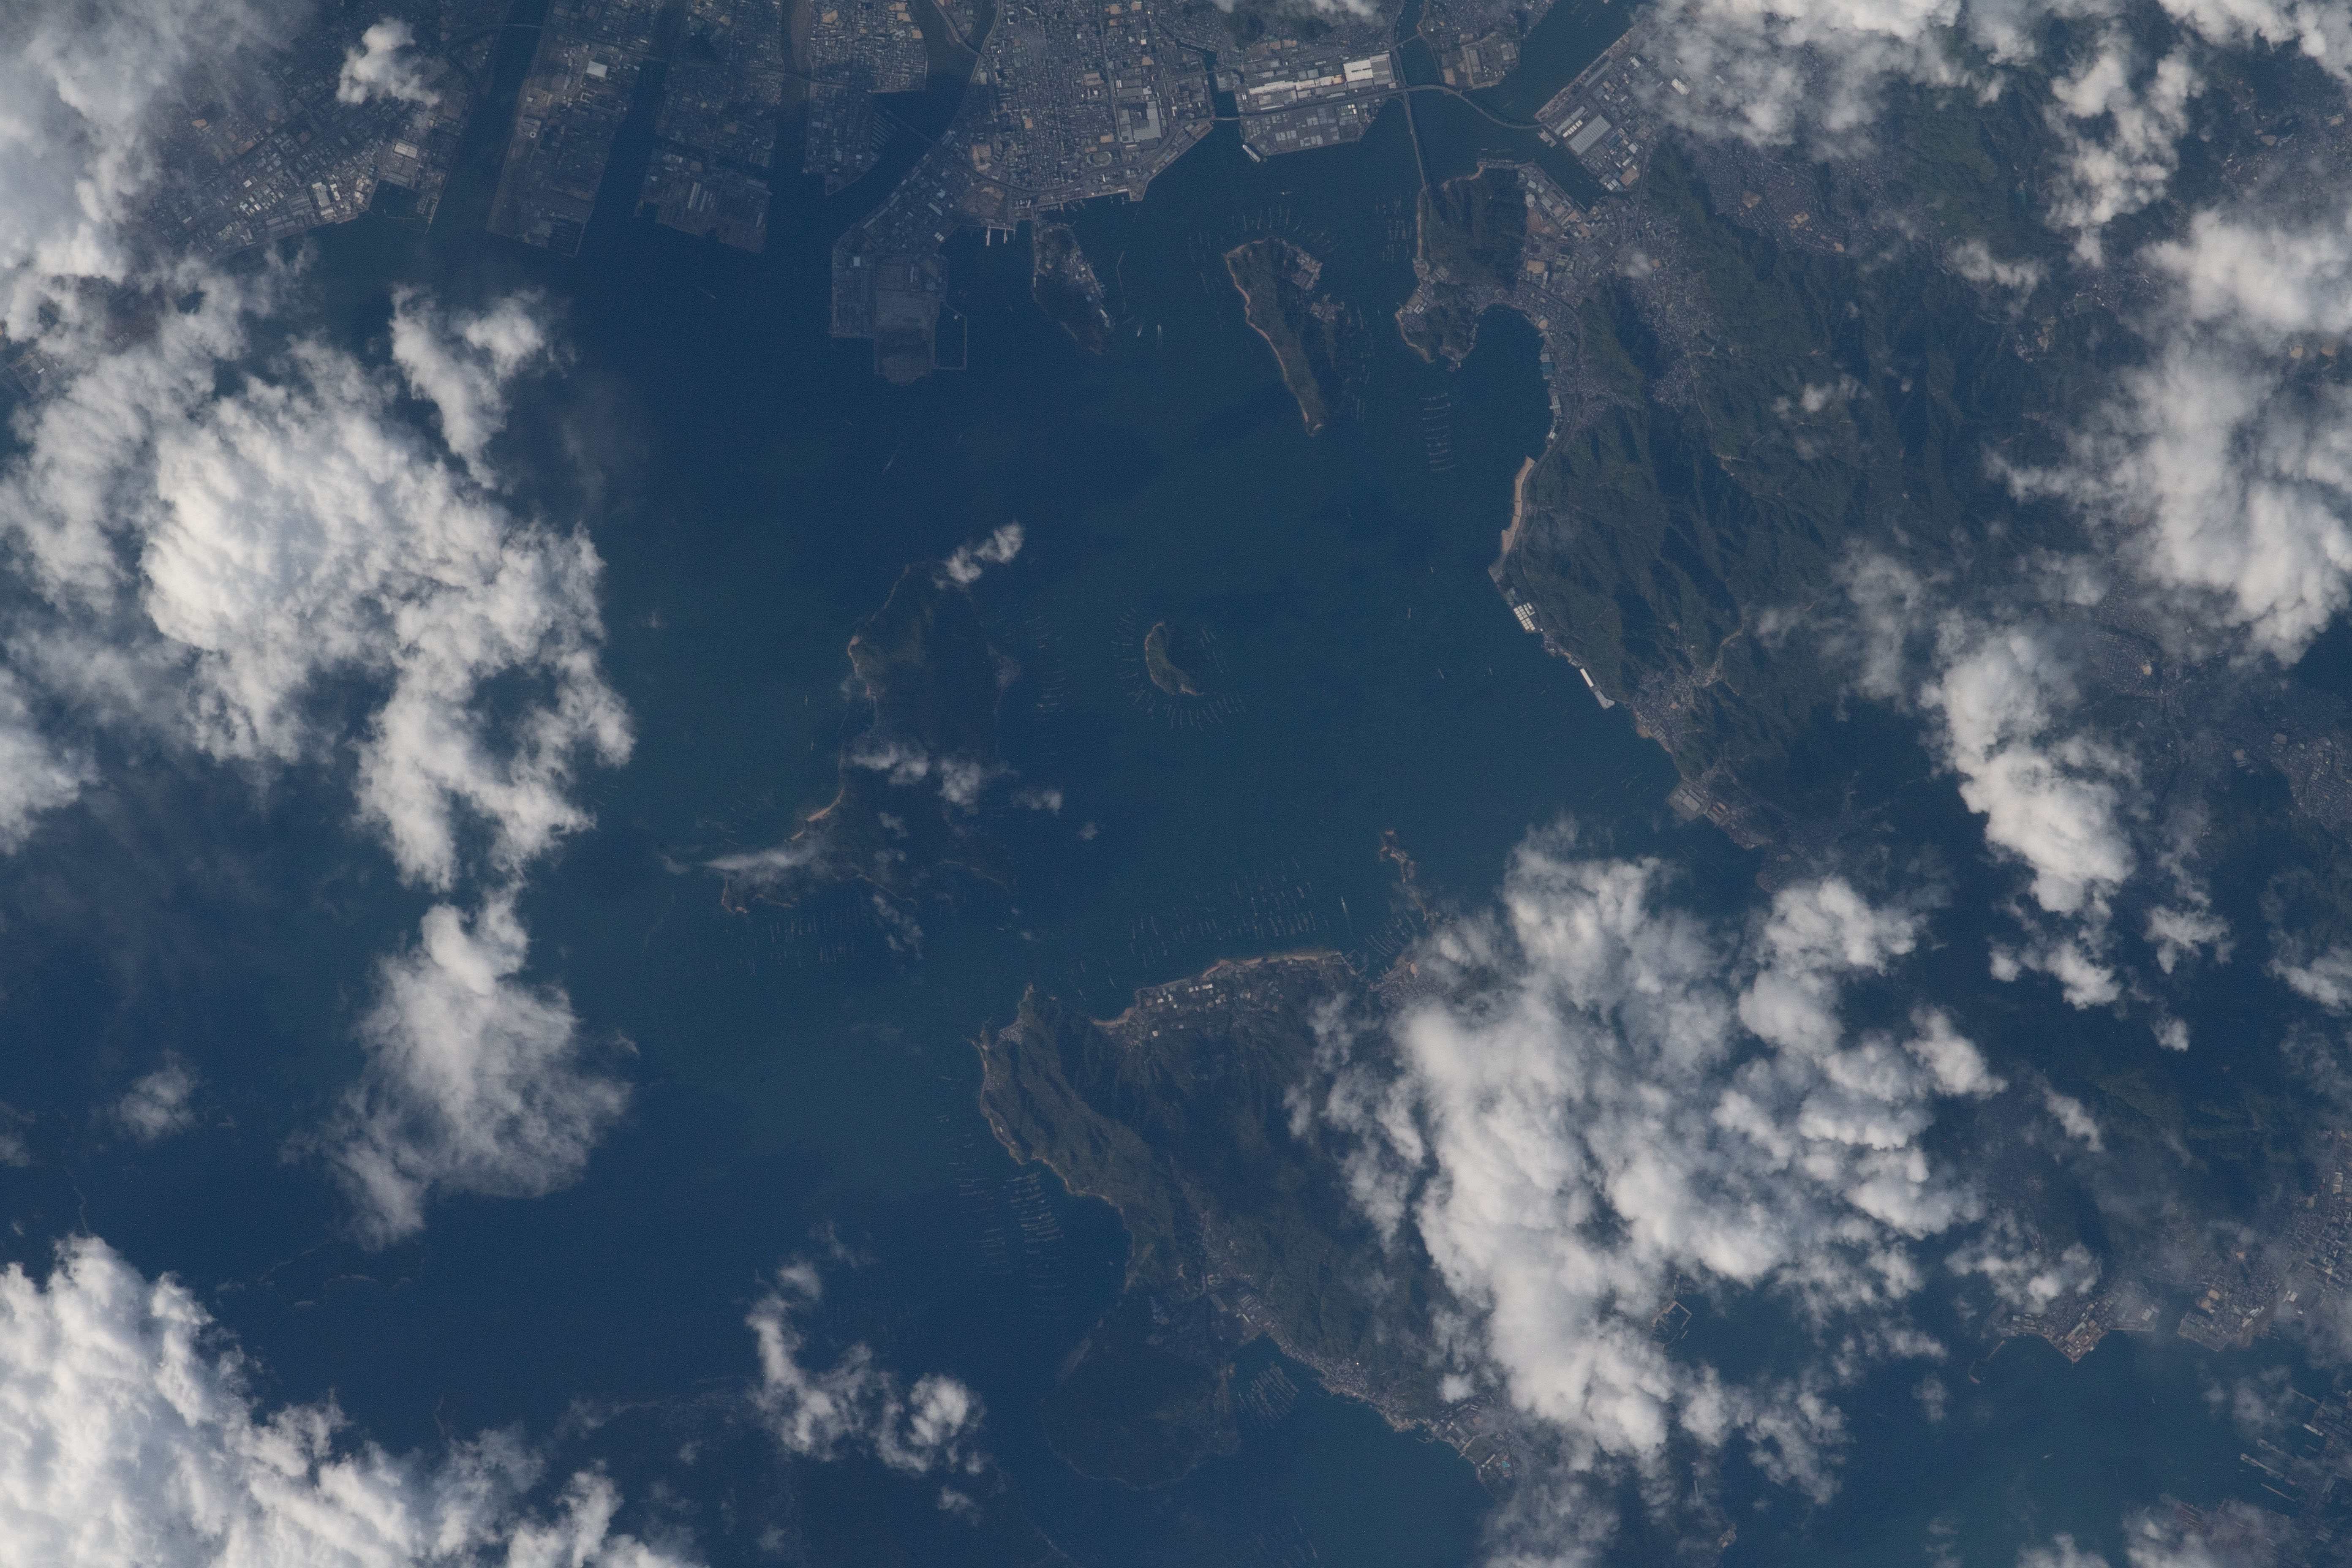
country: JAPAN
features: HIROSHIMA BAY
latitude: 34.3
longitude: 132.5
